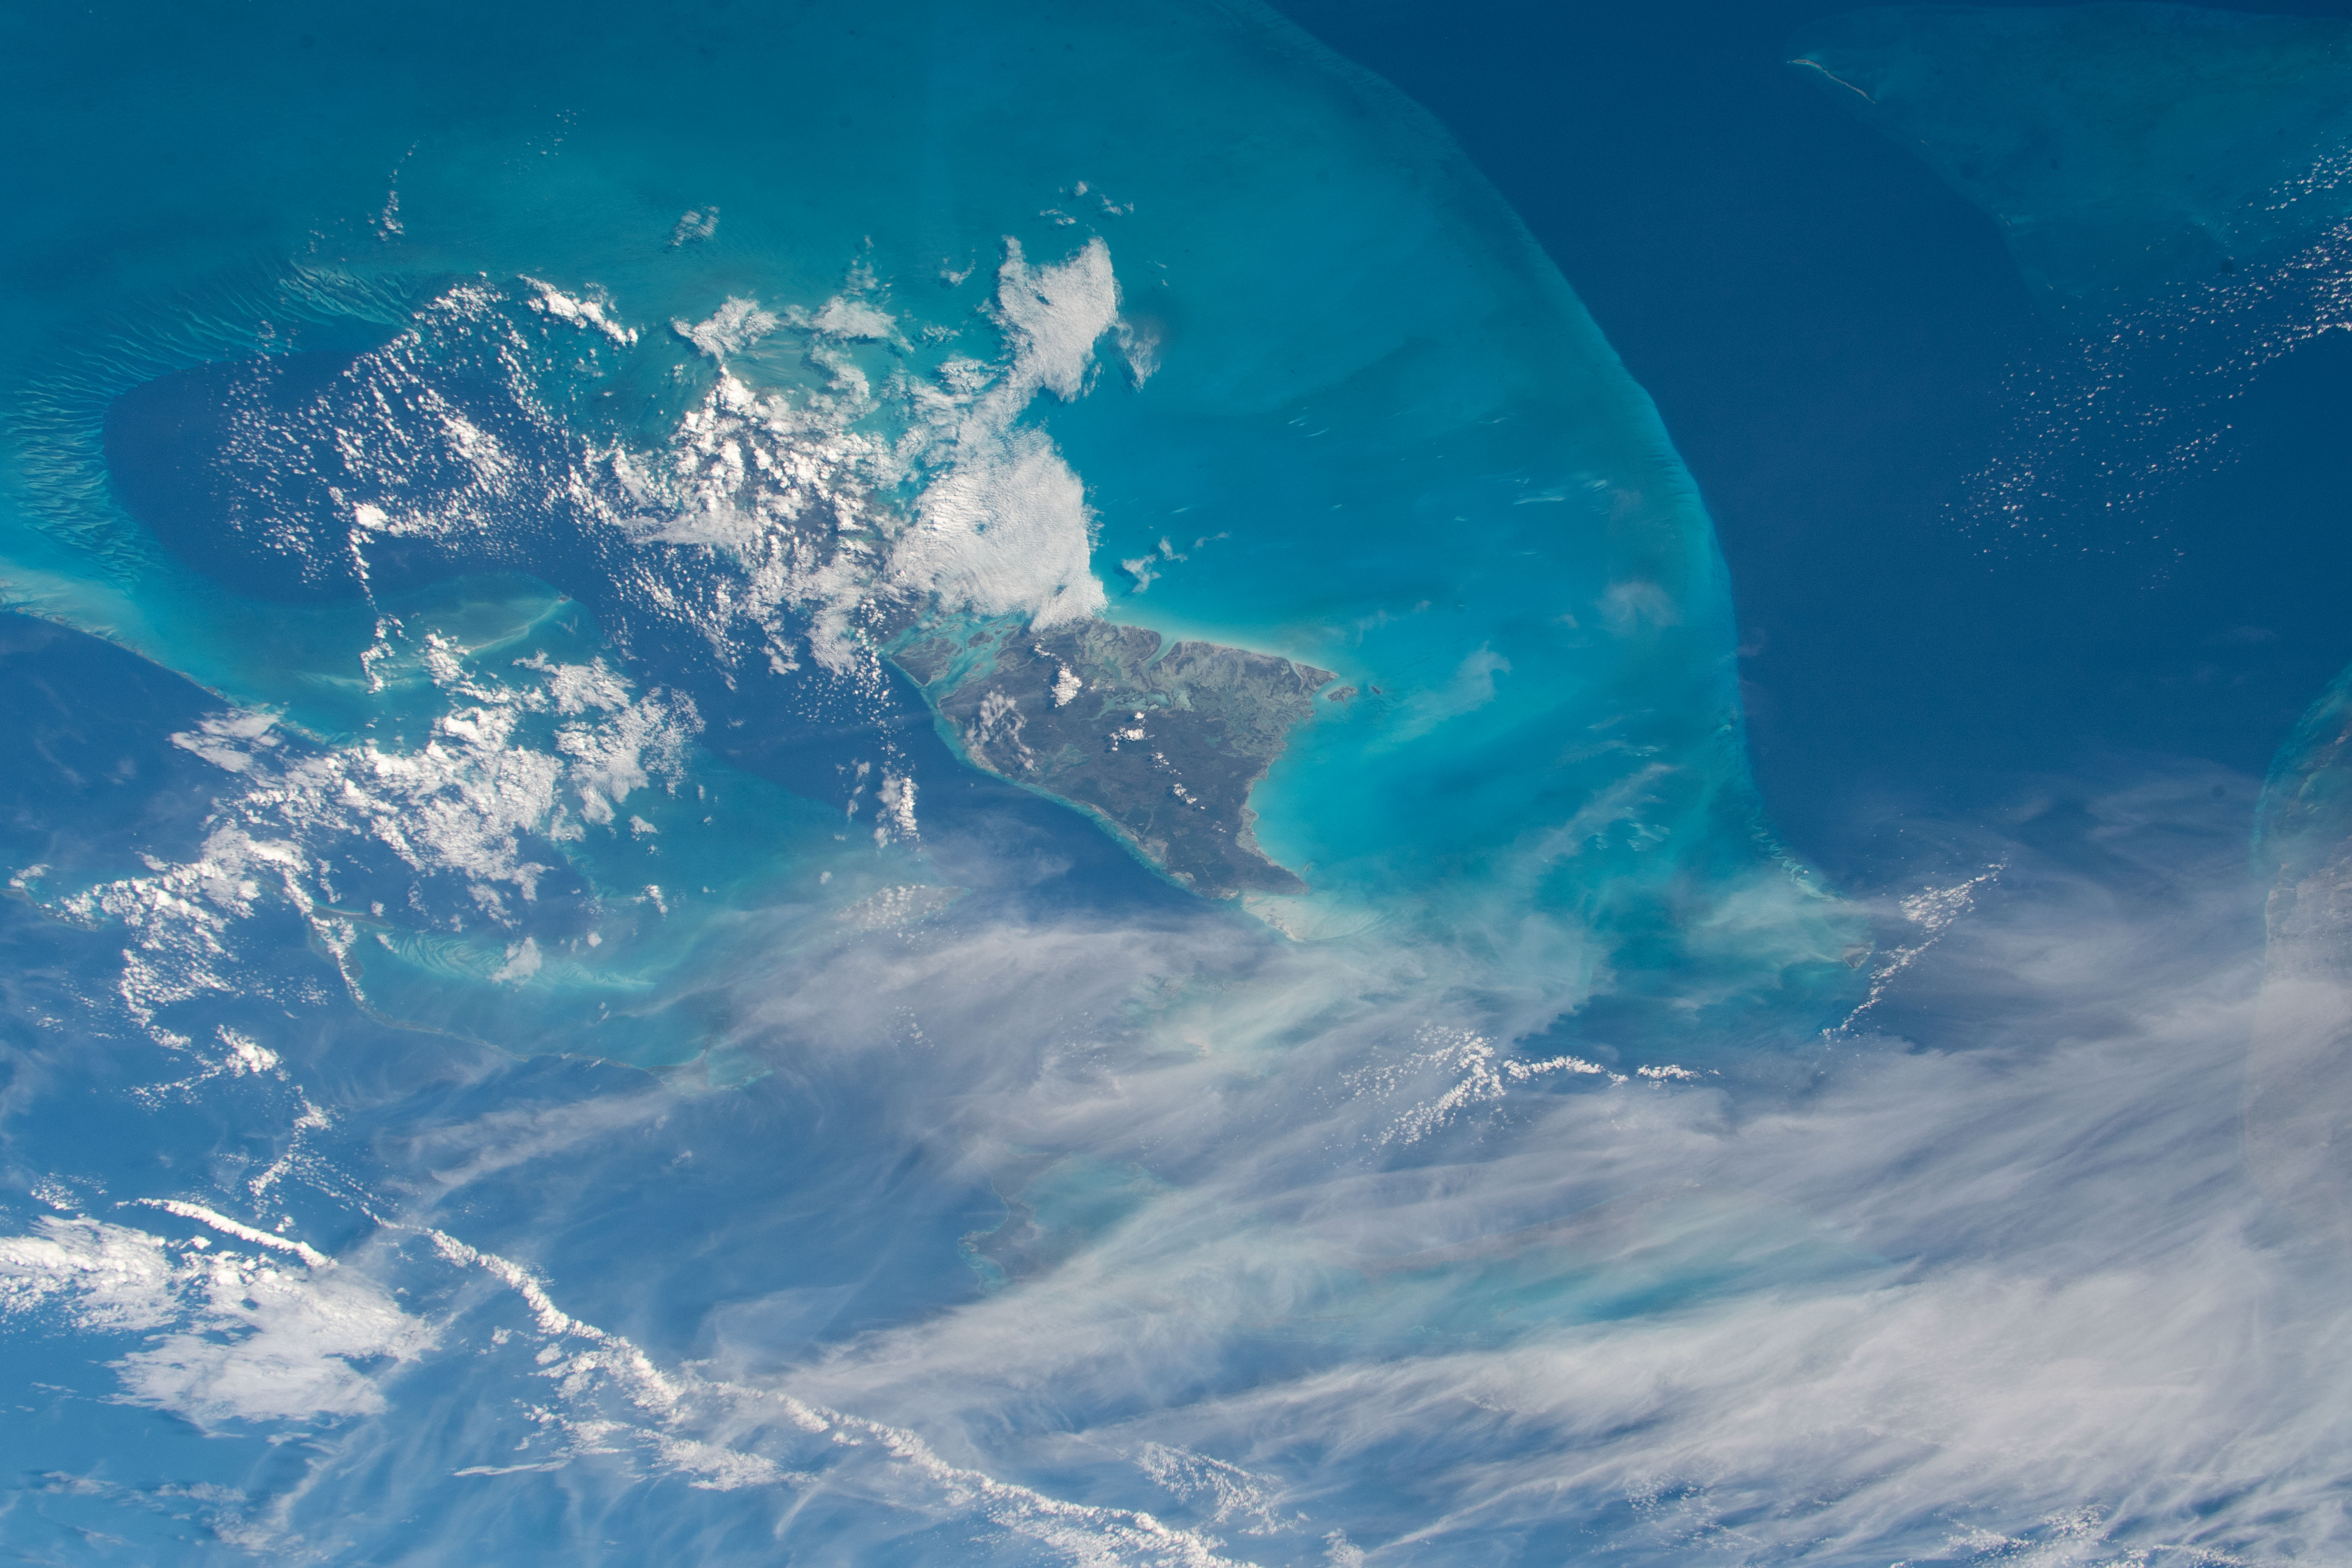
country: BAHAMAS
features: THE BAHAMAS, THE TONGUE OF THE OCEAN
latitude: 25.0
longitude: -78.0
